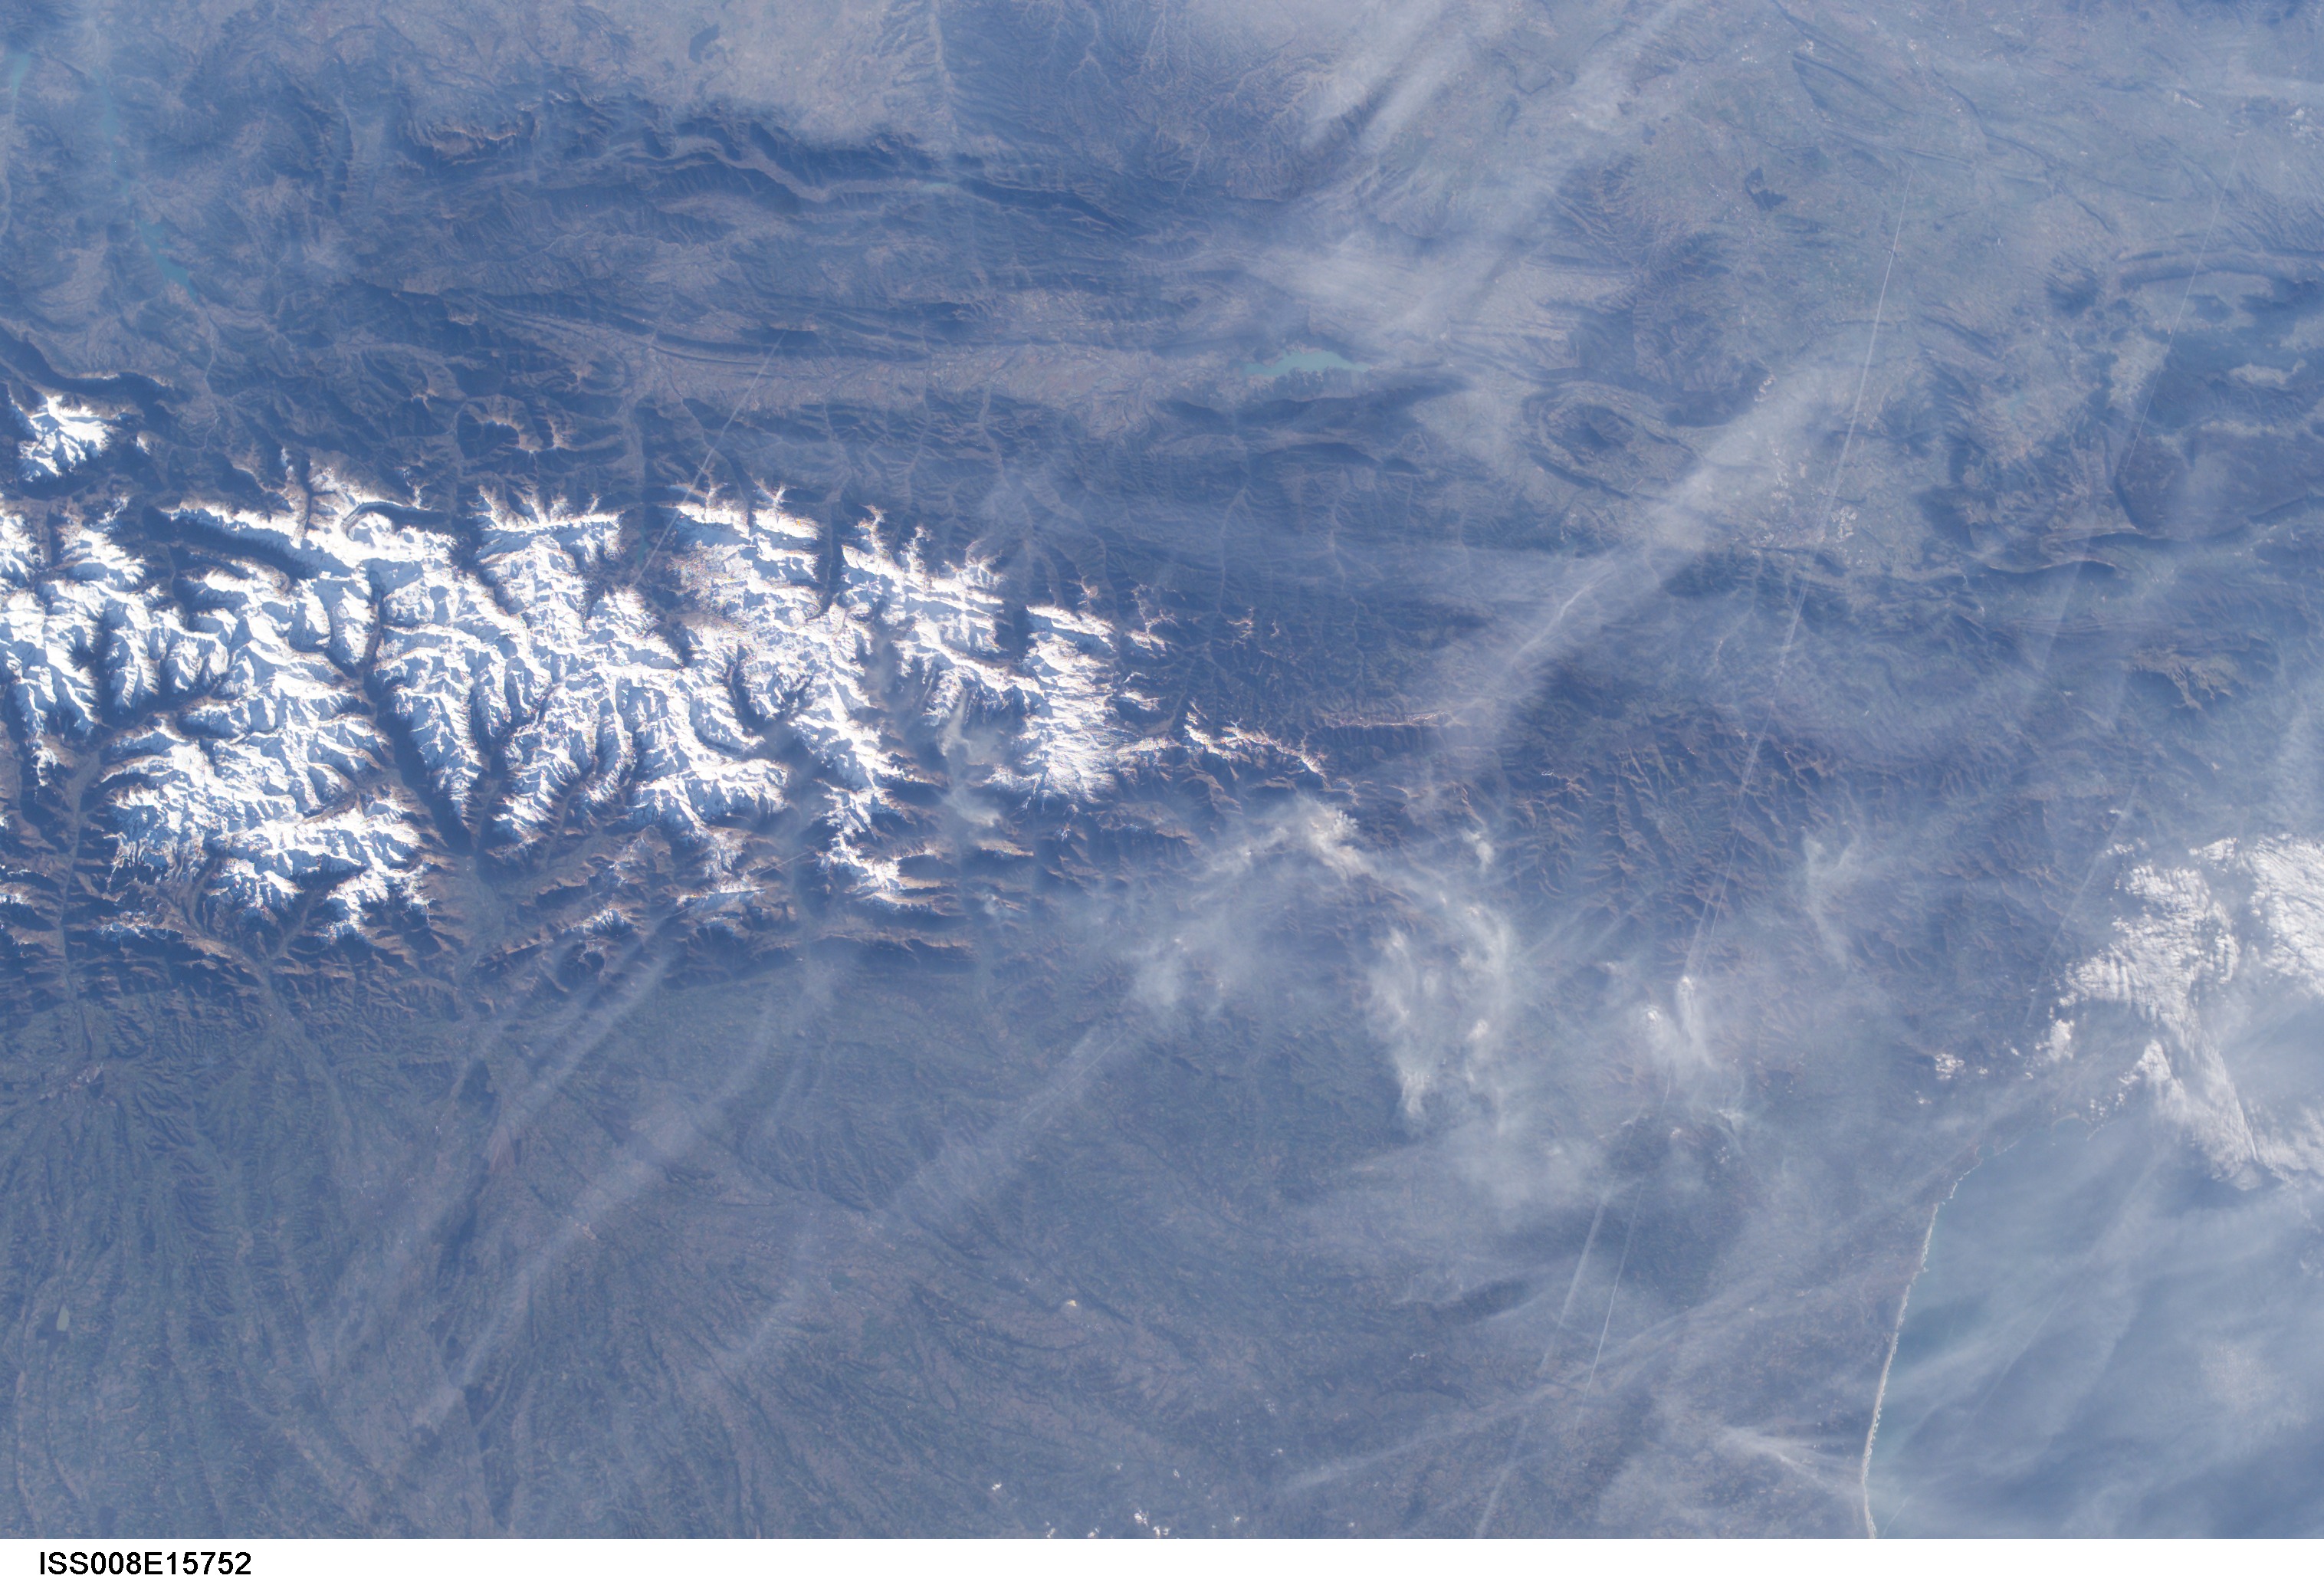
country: SPAIN
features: PYRENEES MOUNTAINS, SNOW, RESERVOIR
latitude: 42.5
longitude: 0.0
